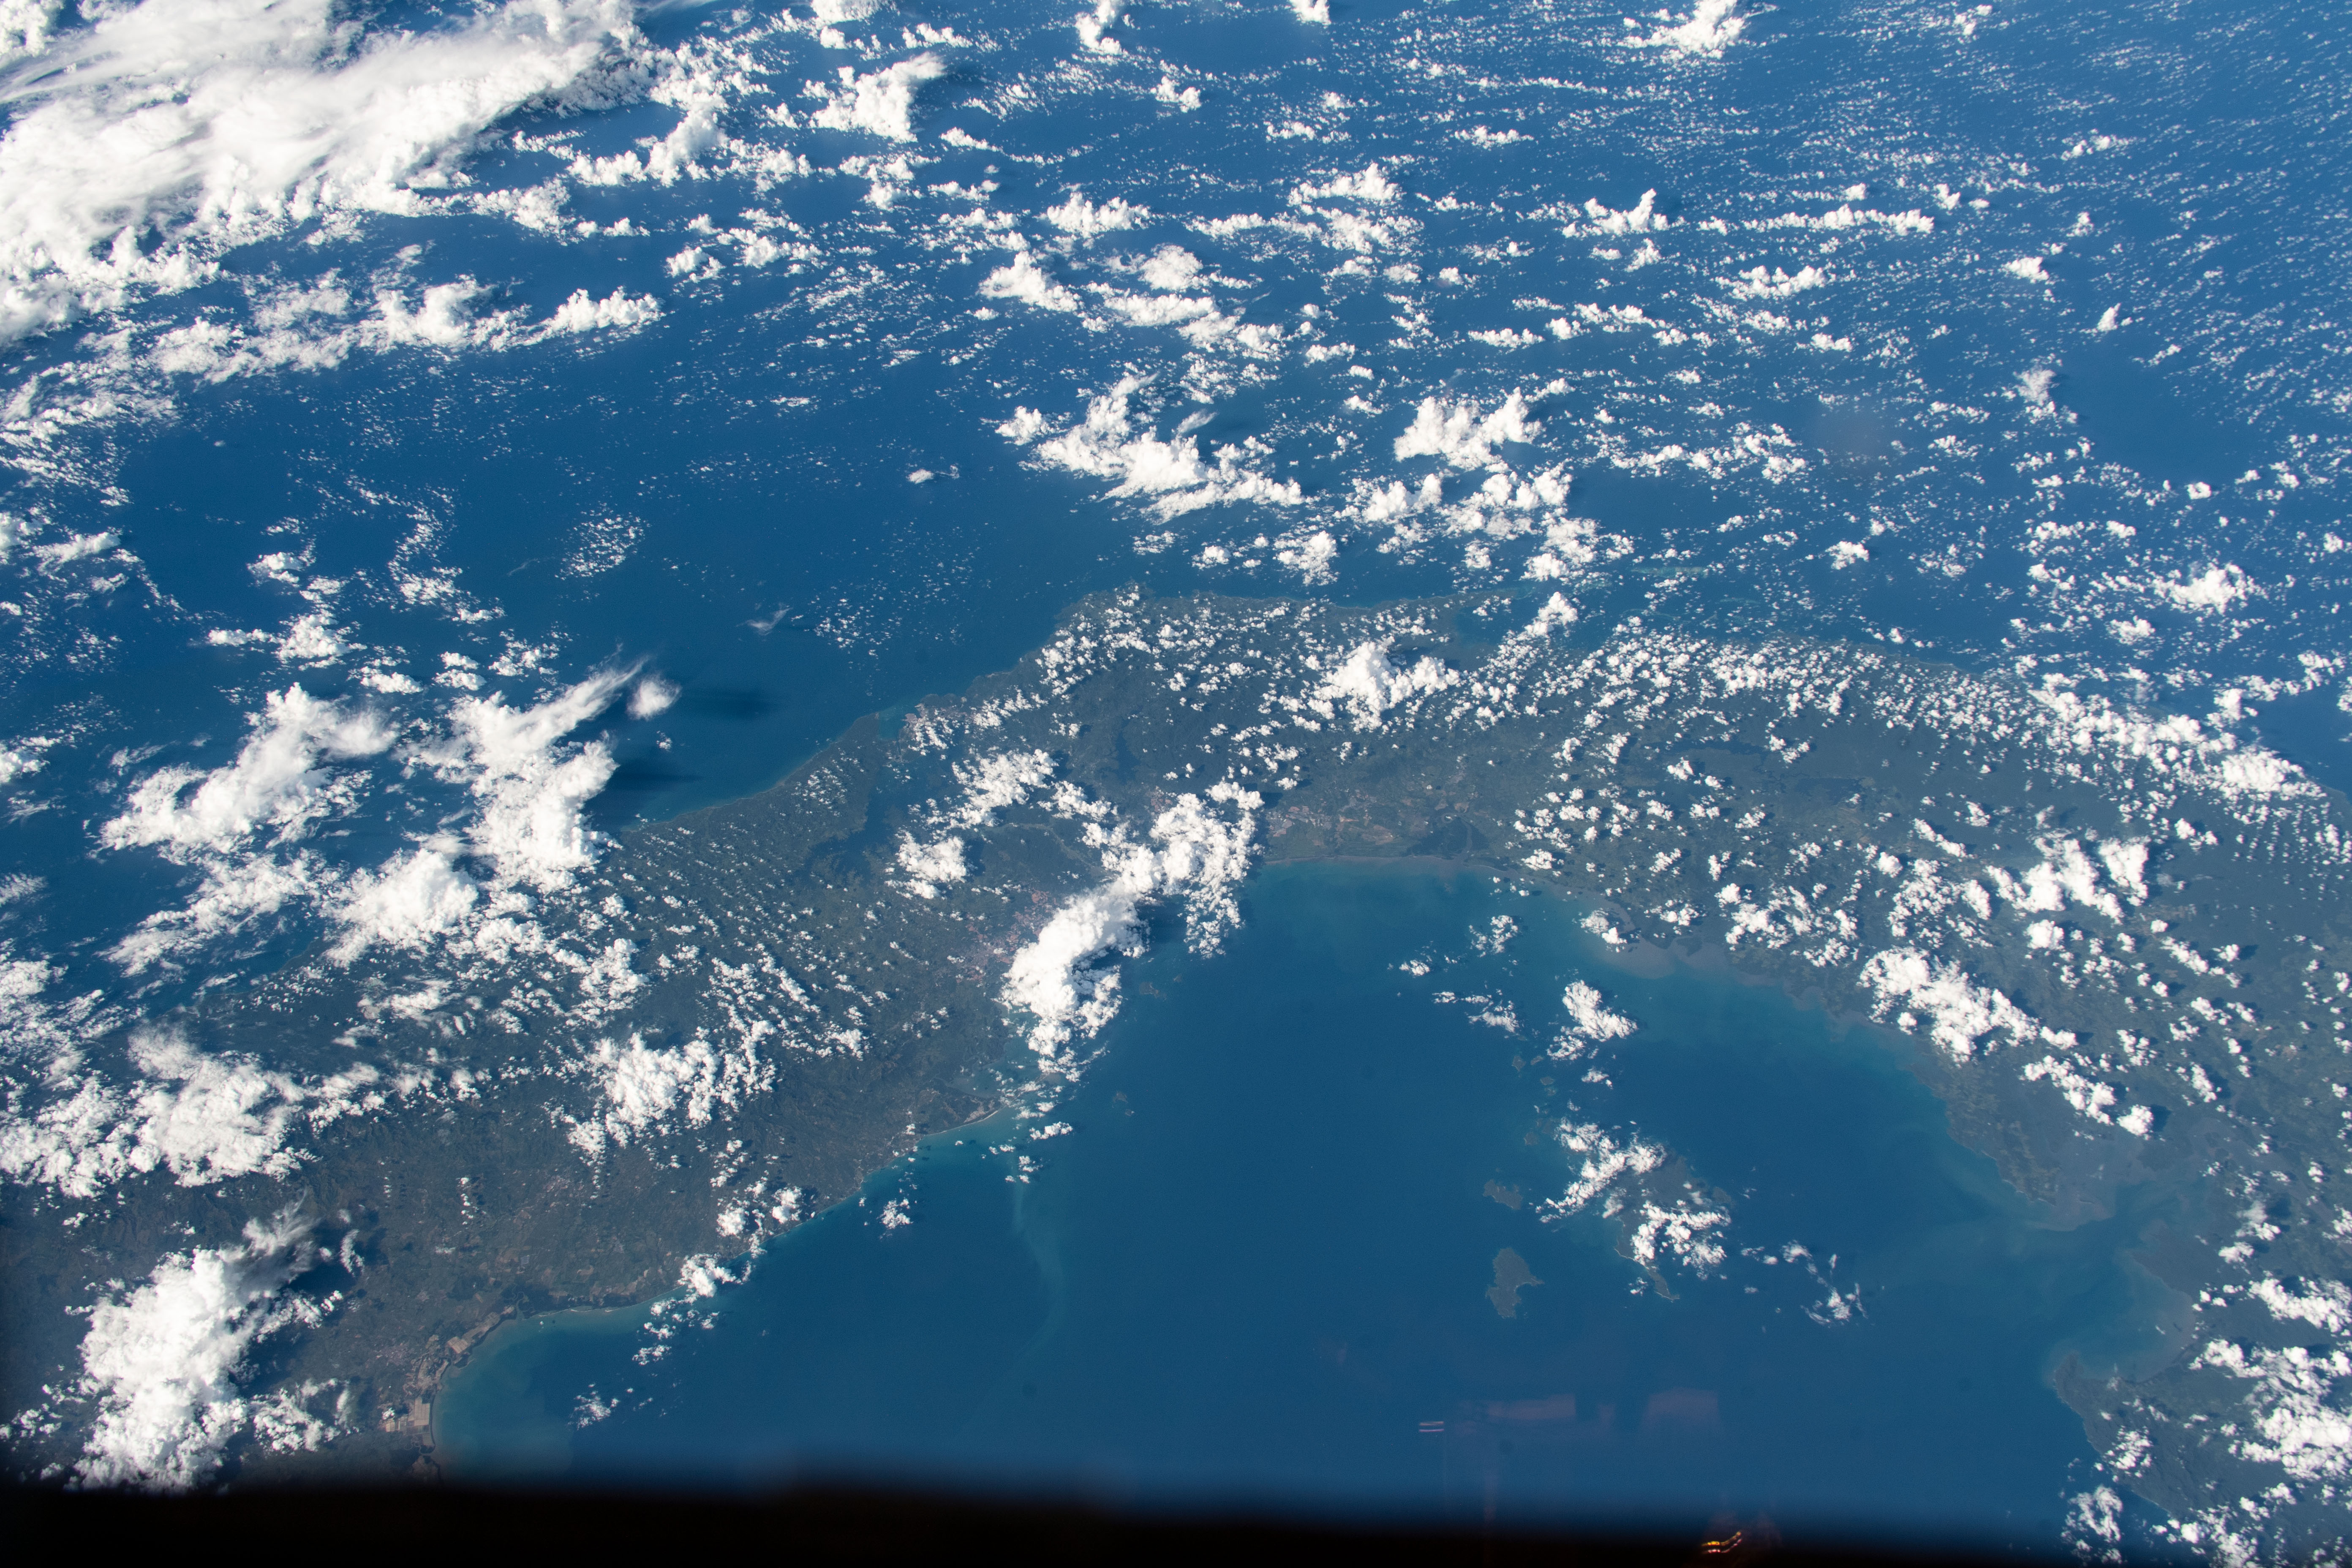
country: PANAMA
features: PANAMA, LAGO GATUN, SOBERANIA NATINAL PARK
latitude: 9.0
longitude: -79.5
